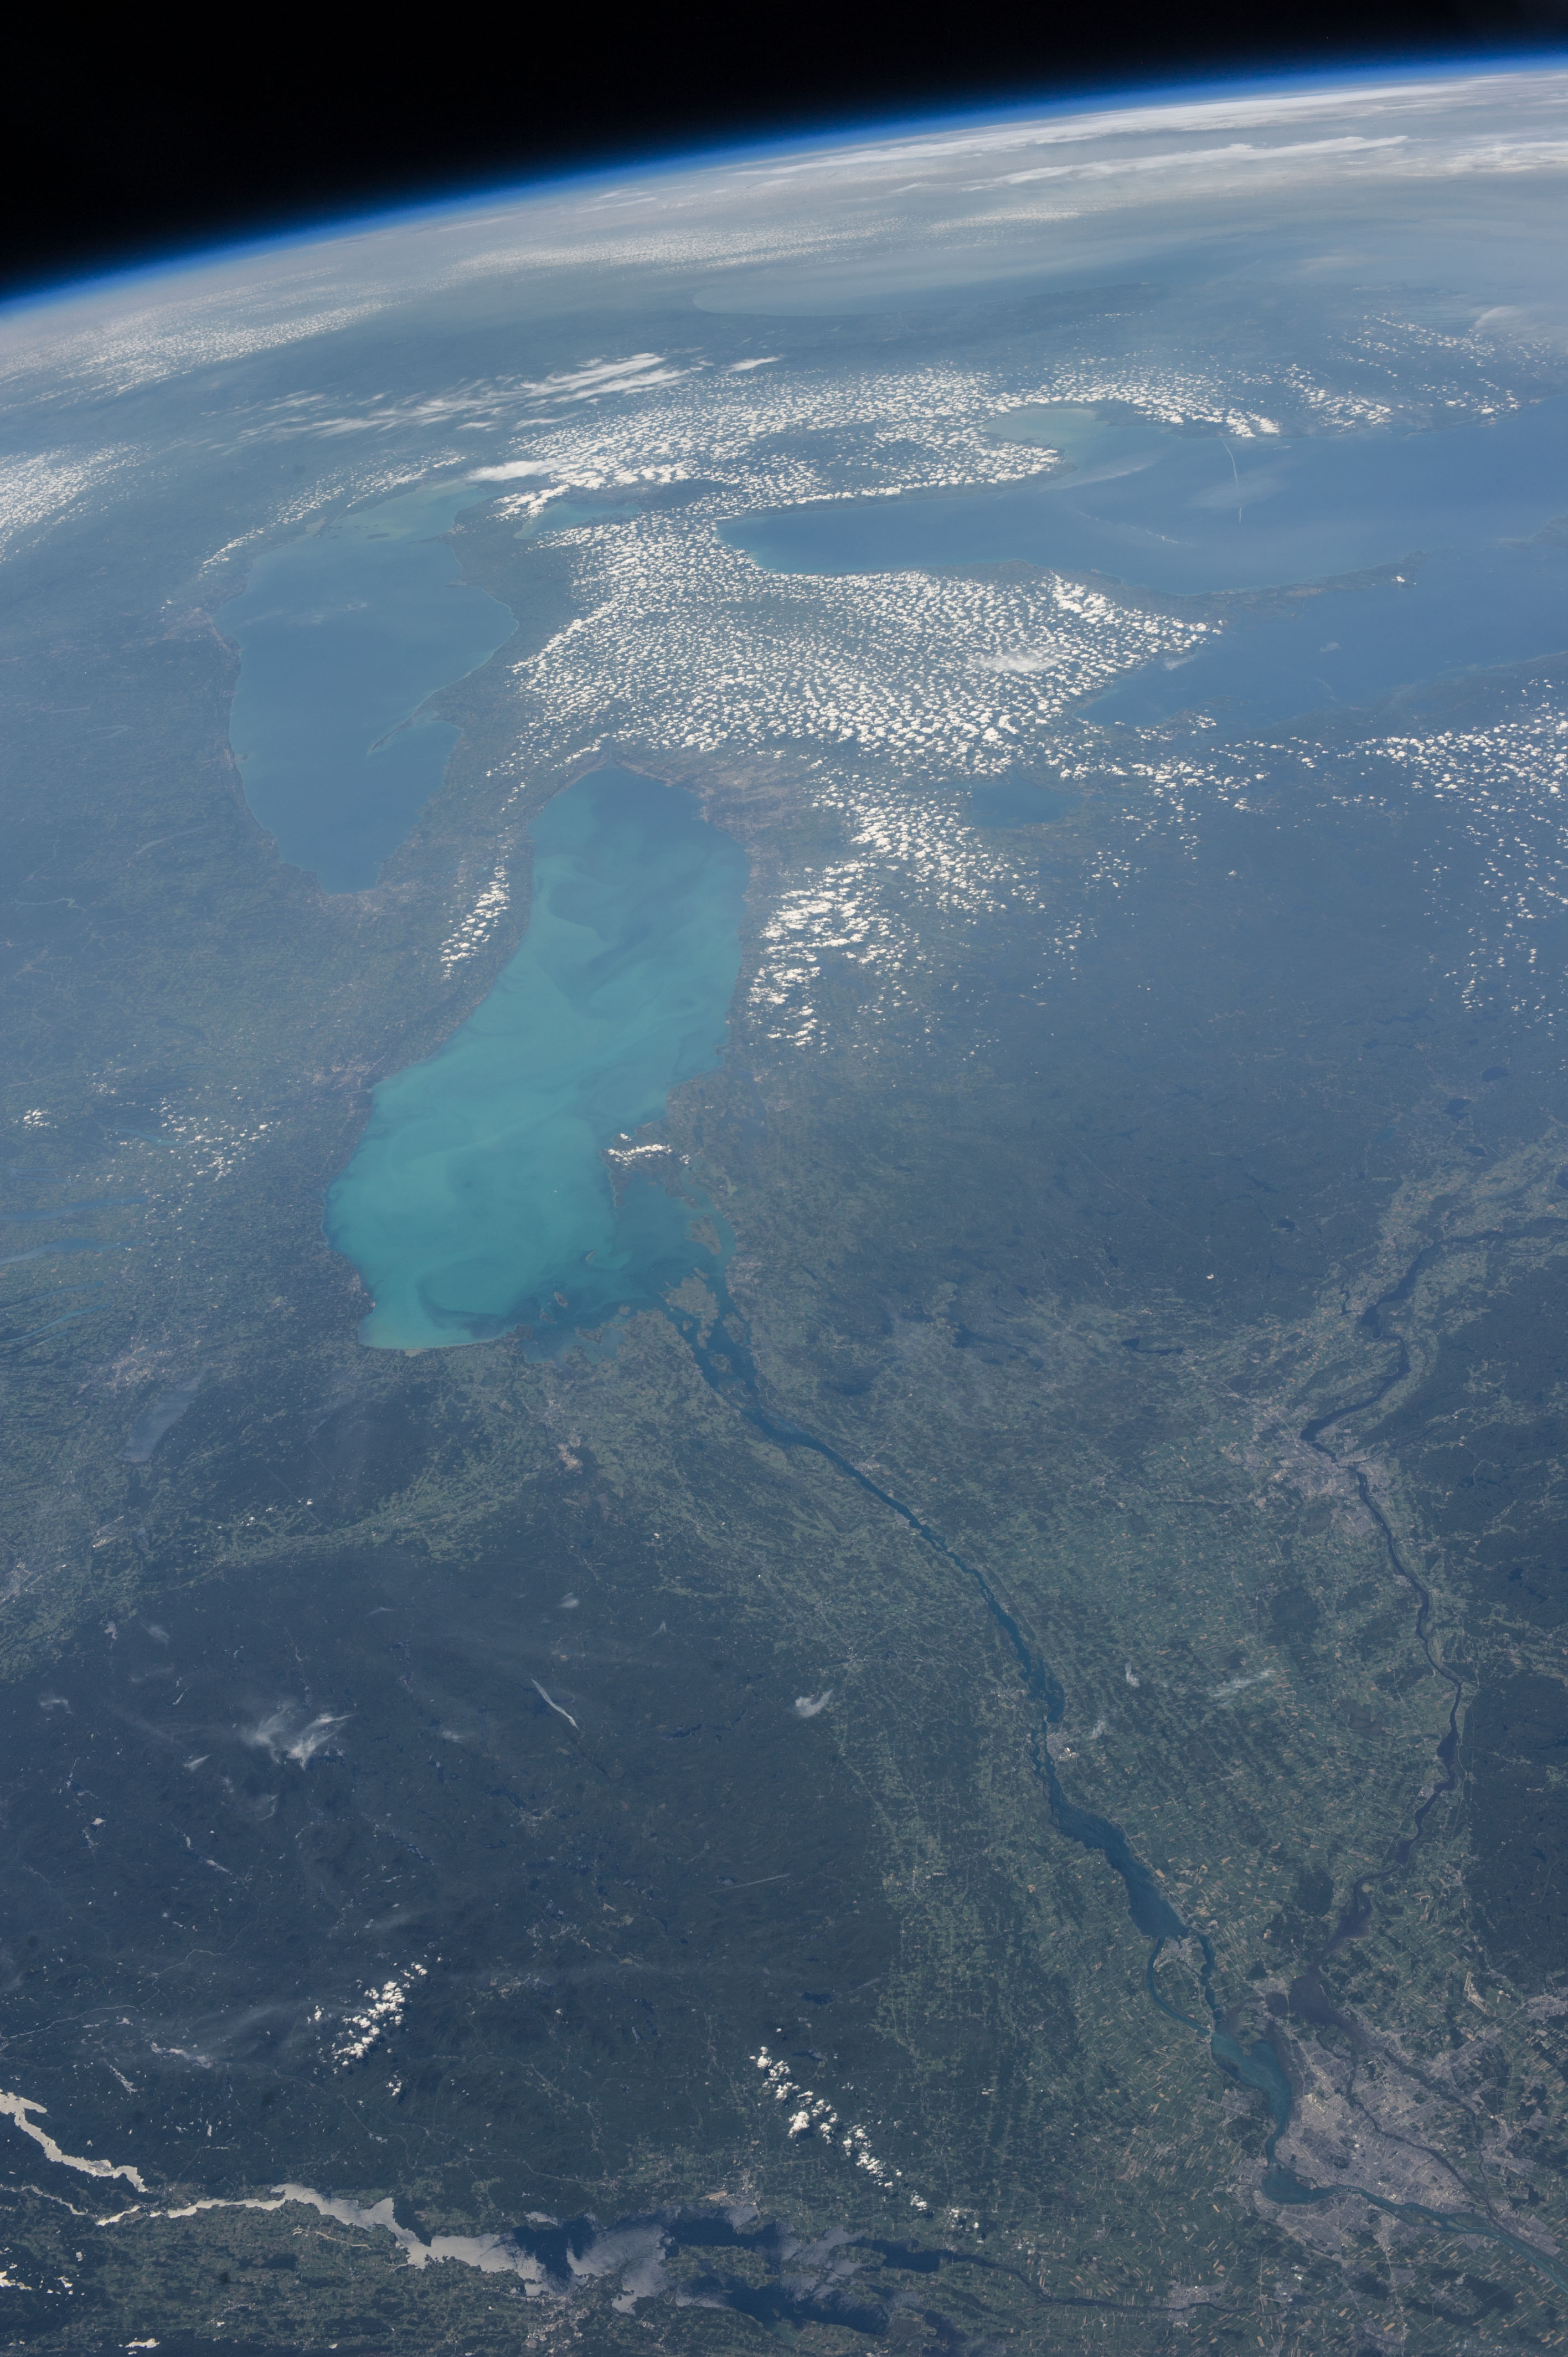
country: CANADA-O
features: PAN- L. ONTARIO, MONTREAL, ST LAWRENCE R., L. ERIE, L. HURON
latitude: 44.5
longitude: -76.5
